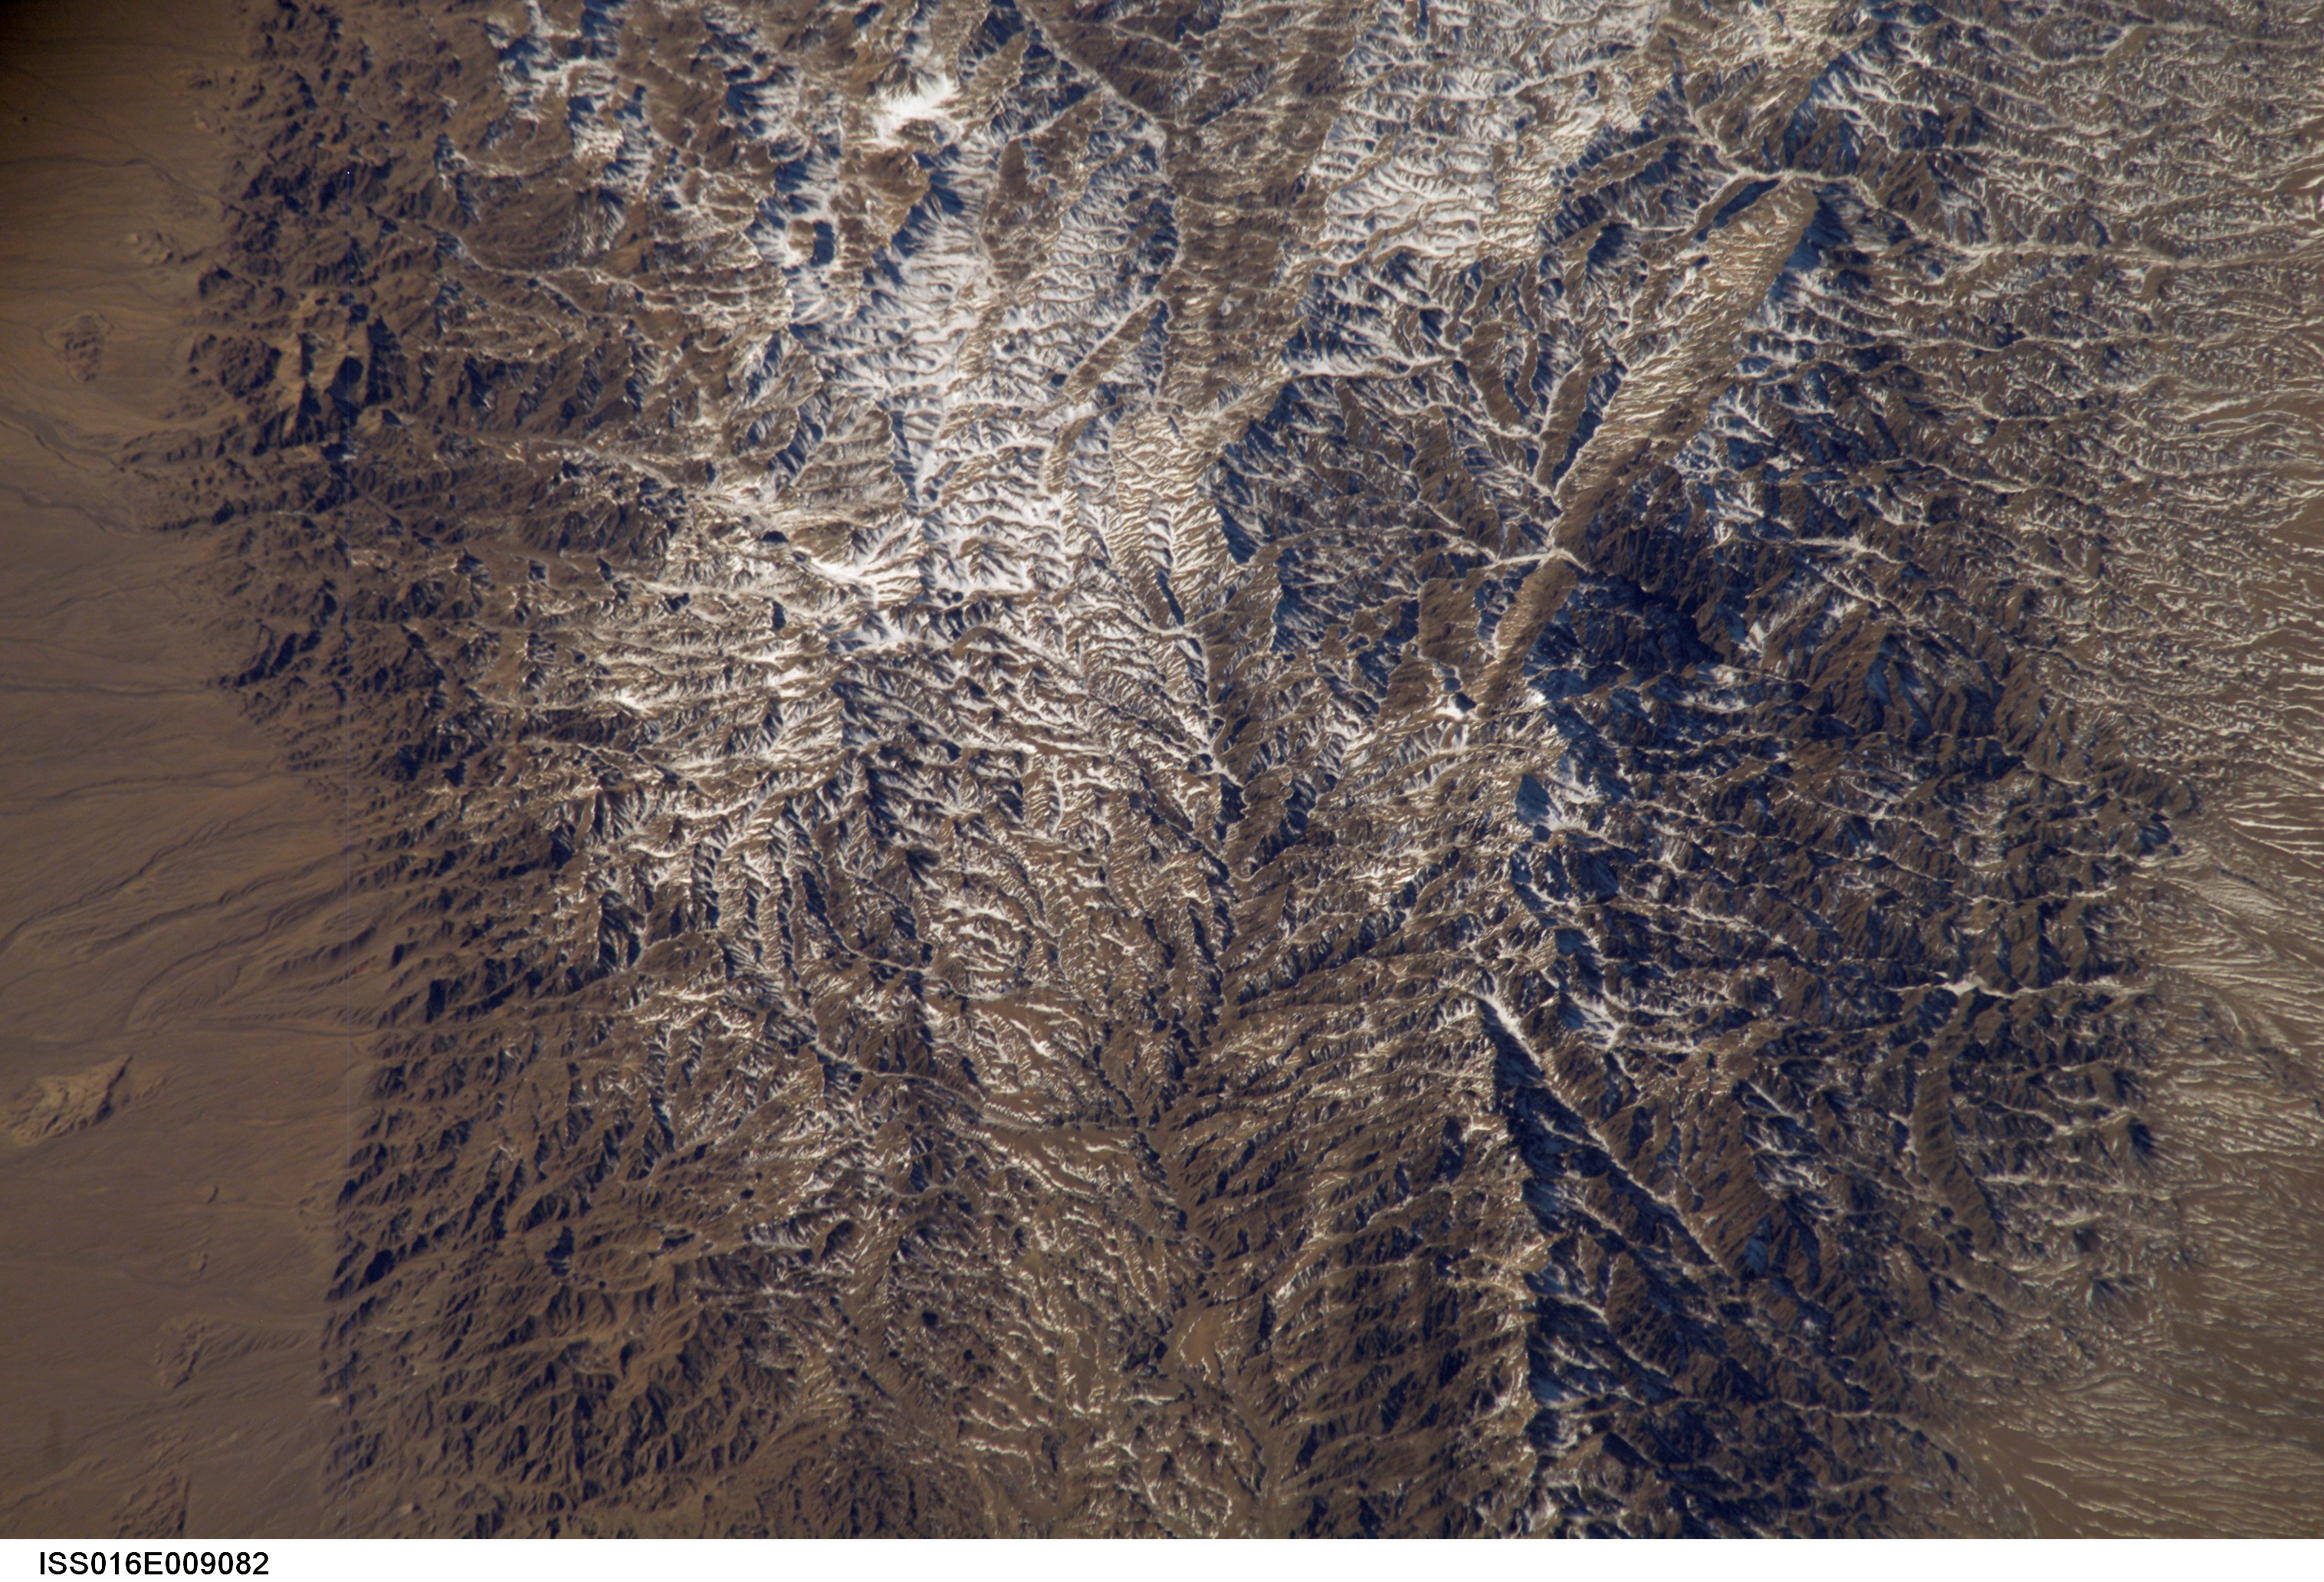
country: MONGOLIA
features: GURVAN SAYHAN MTS., GOBI DES.
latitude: 43.5
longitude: 104.1
